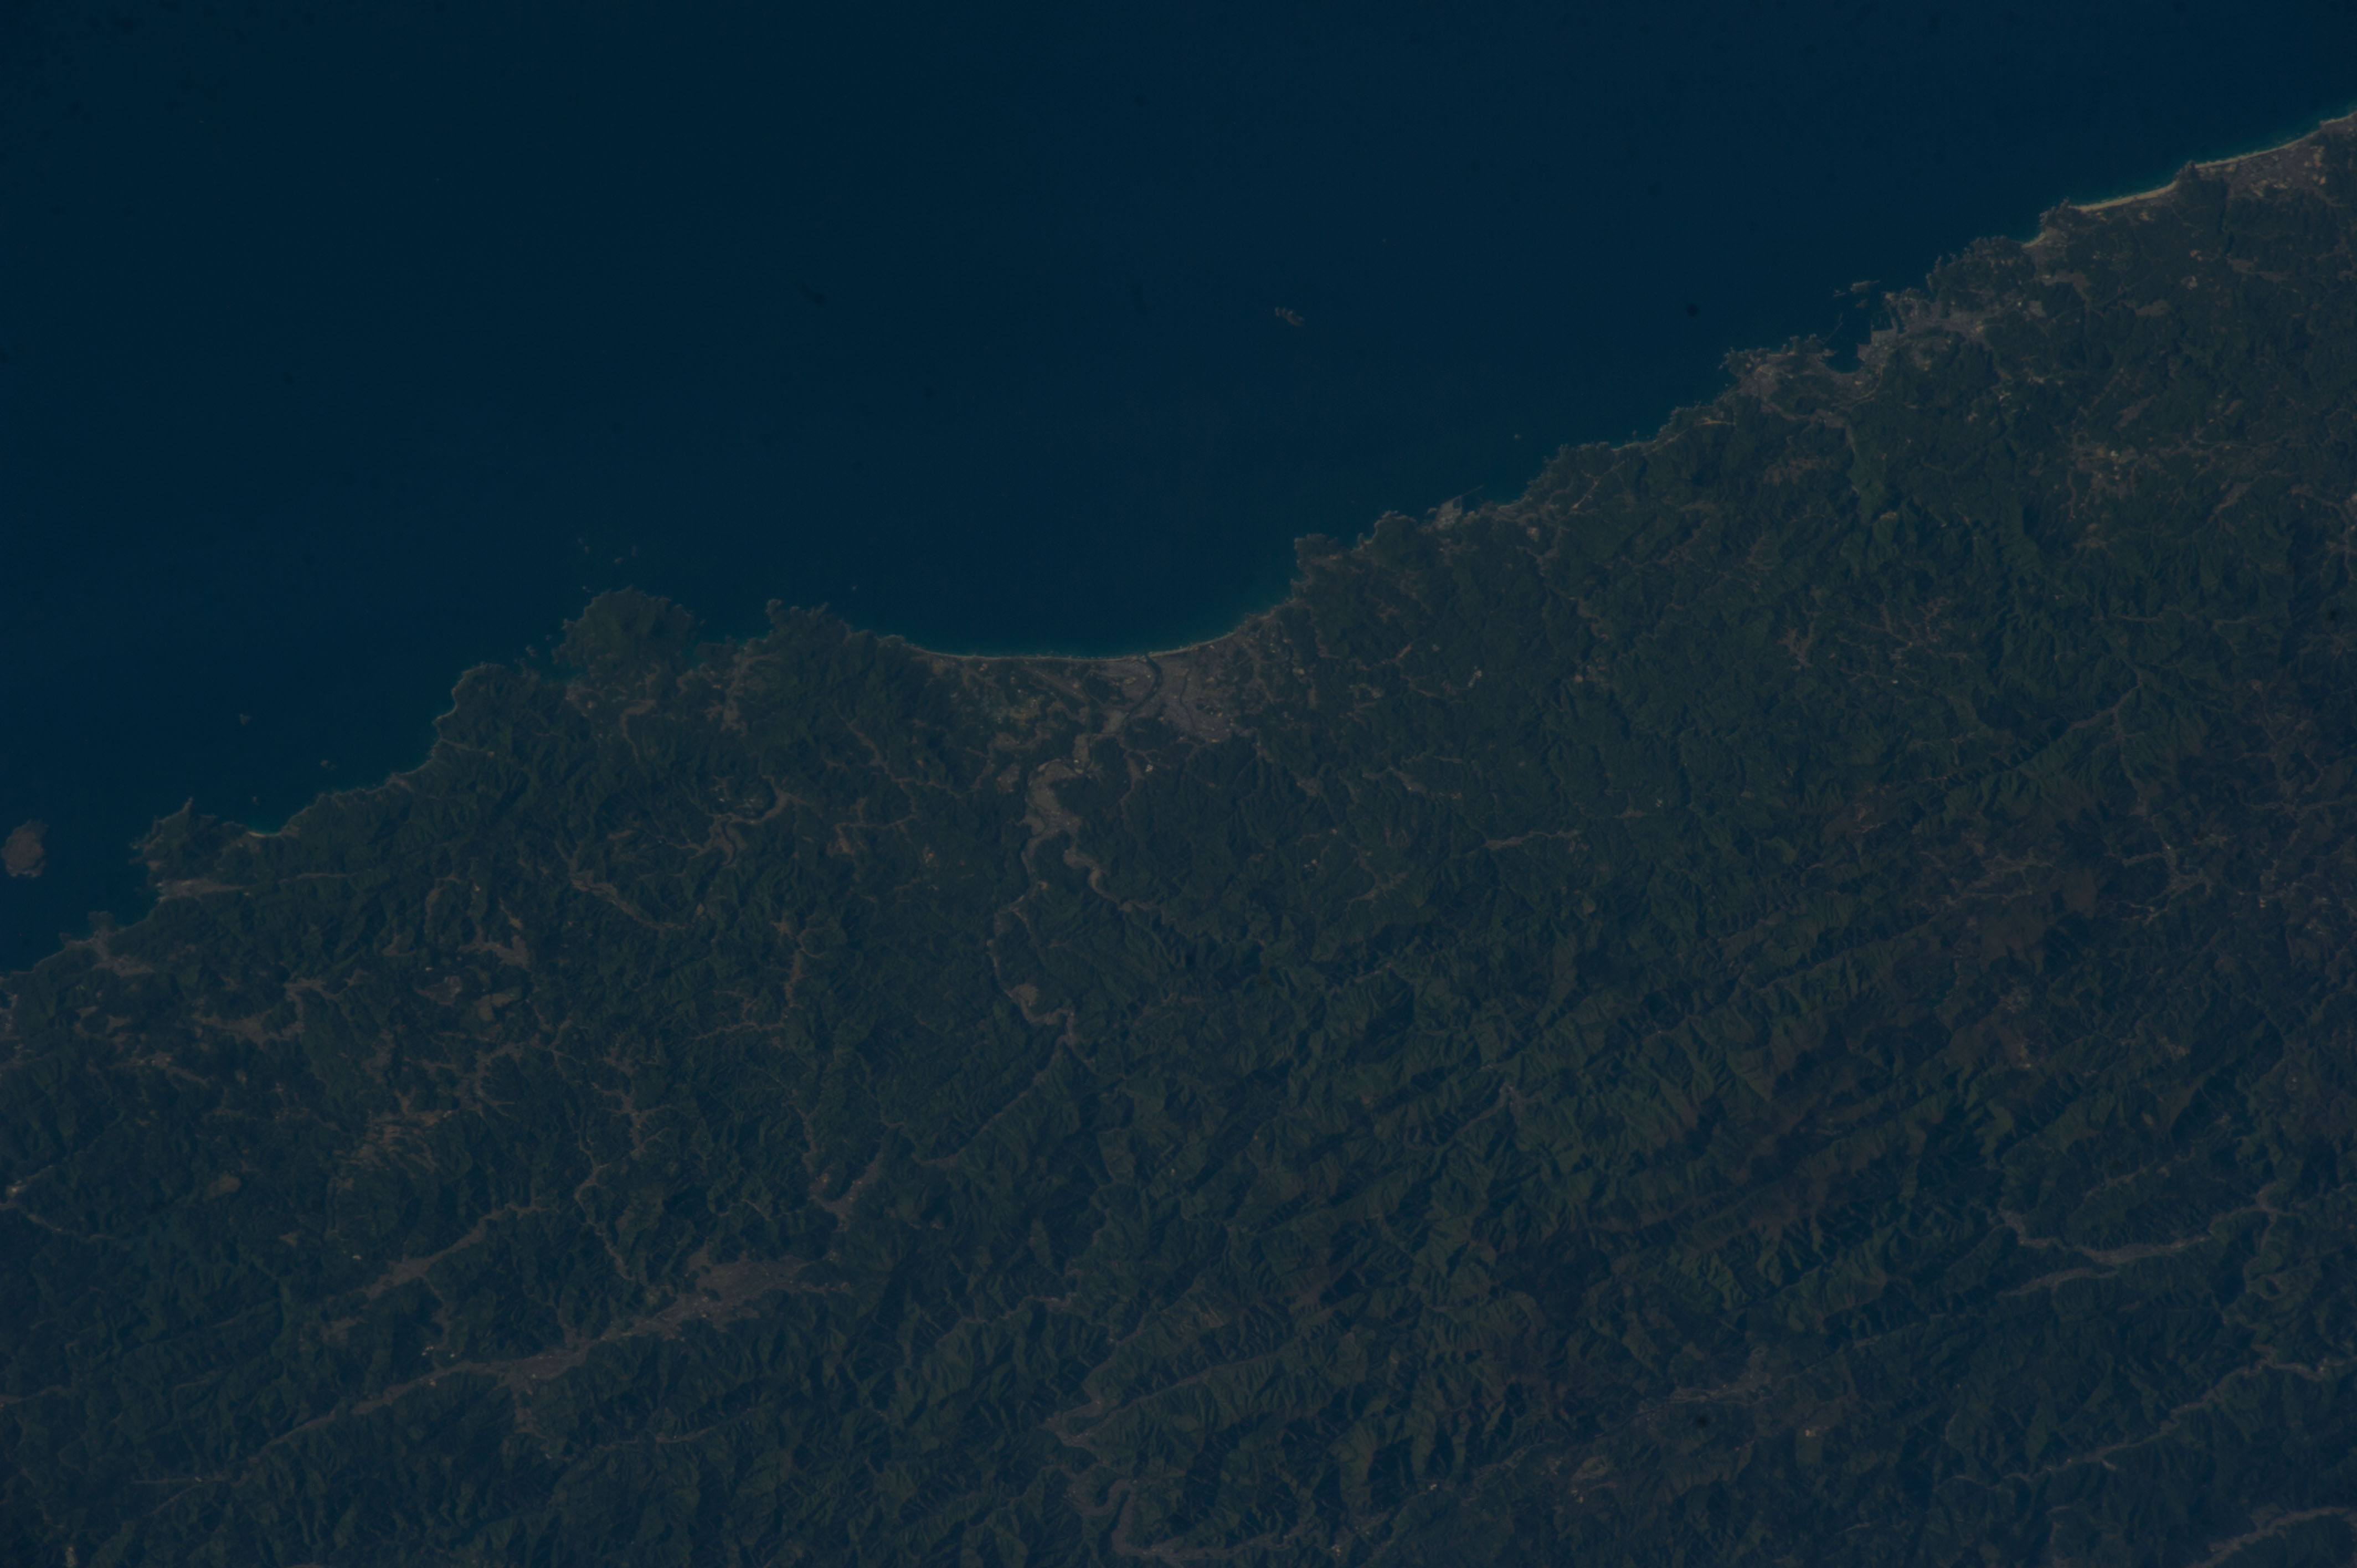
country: JAPAN
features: MASUDA, SEA OF JAPAN, MTTAKAYAMA, TSUWANO, YOSHIKA
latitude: 34.7
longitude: 131.8
